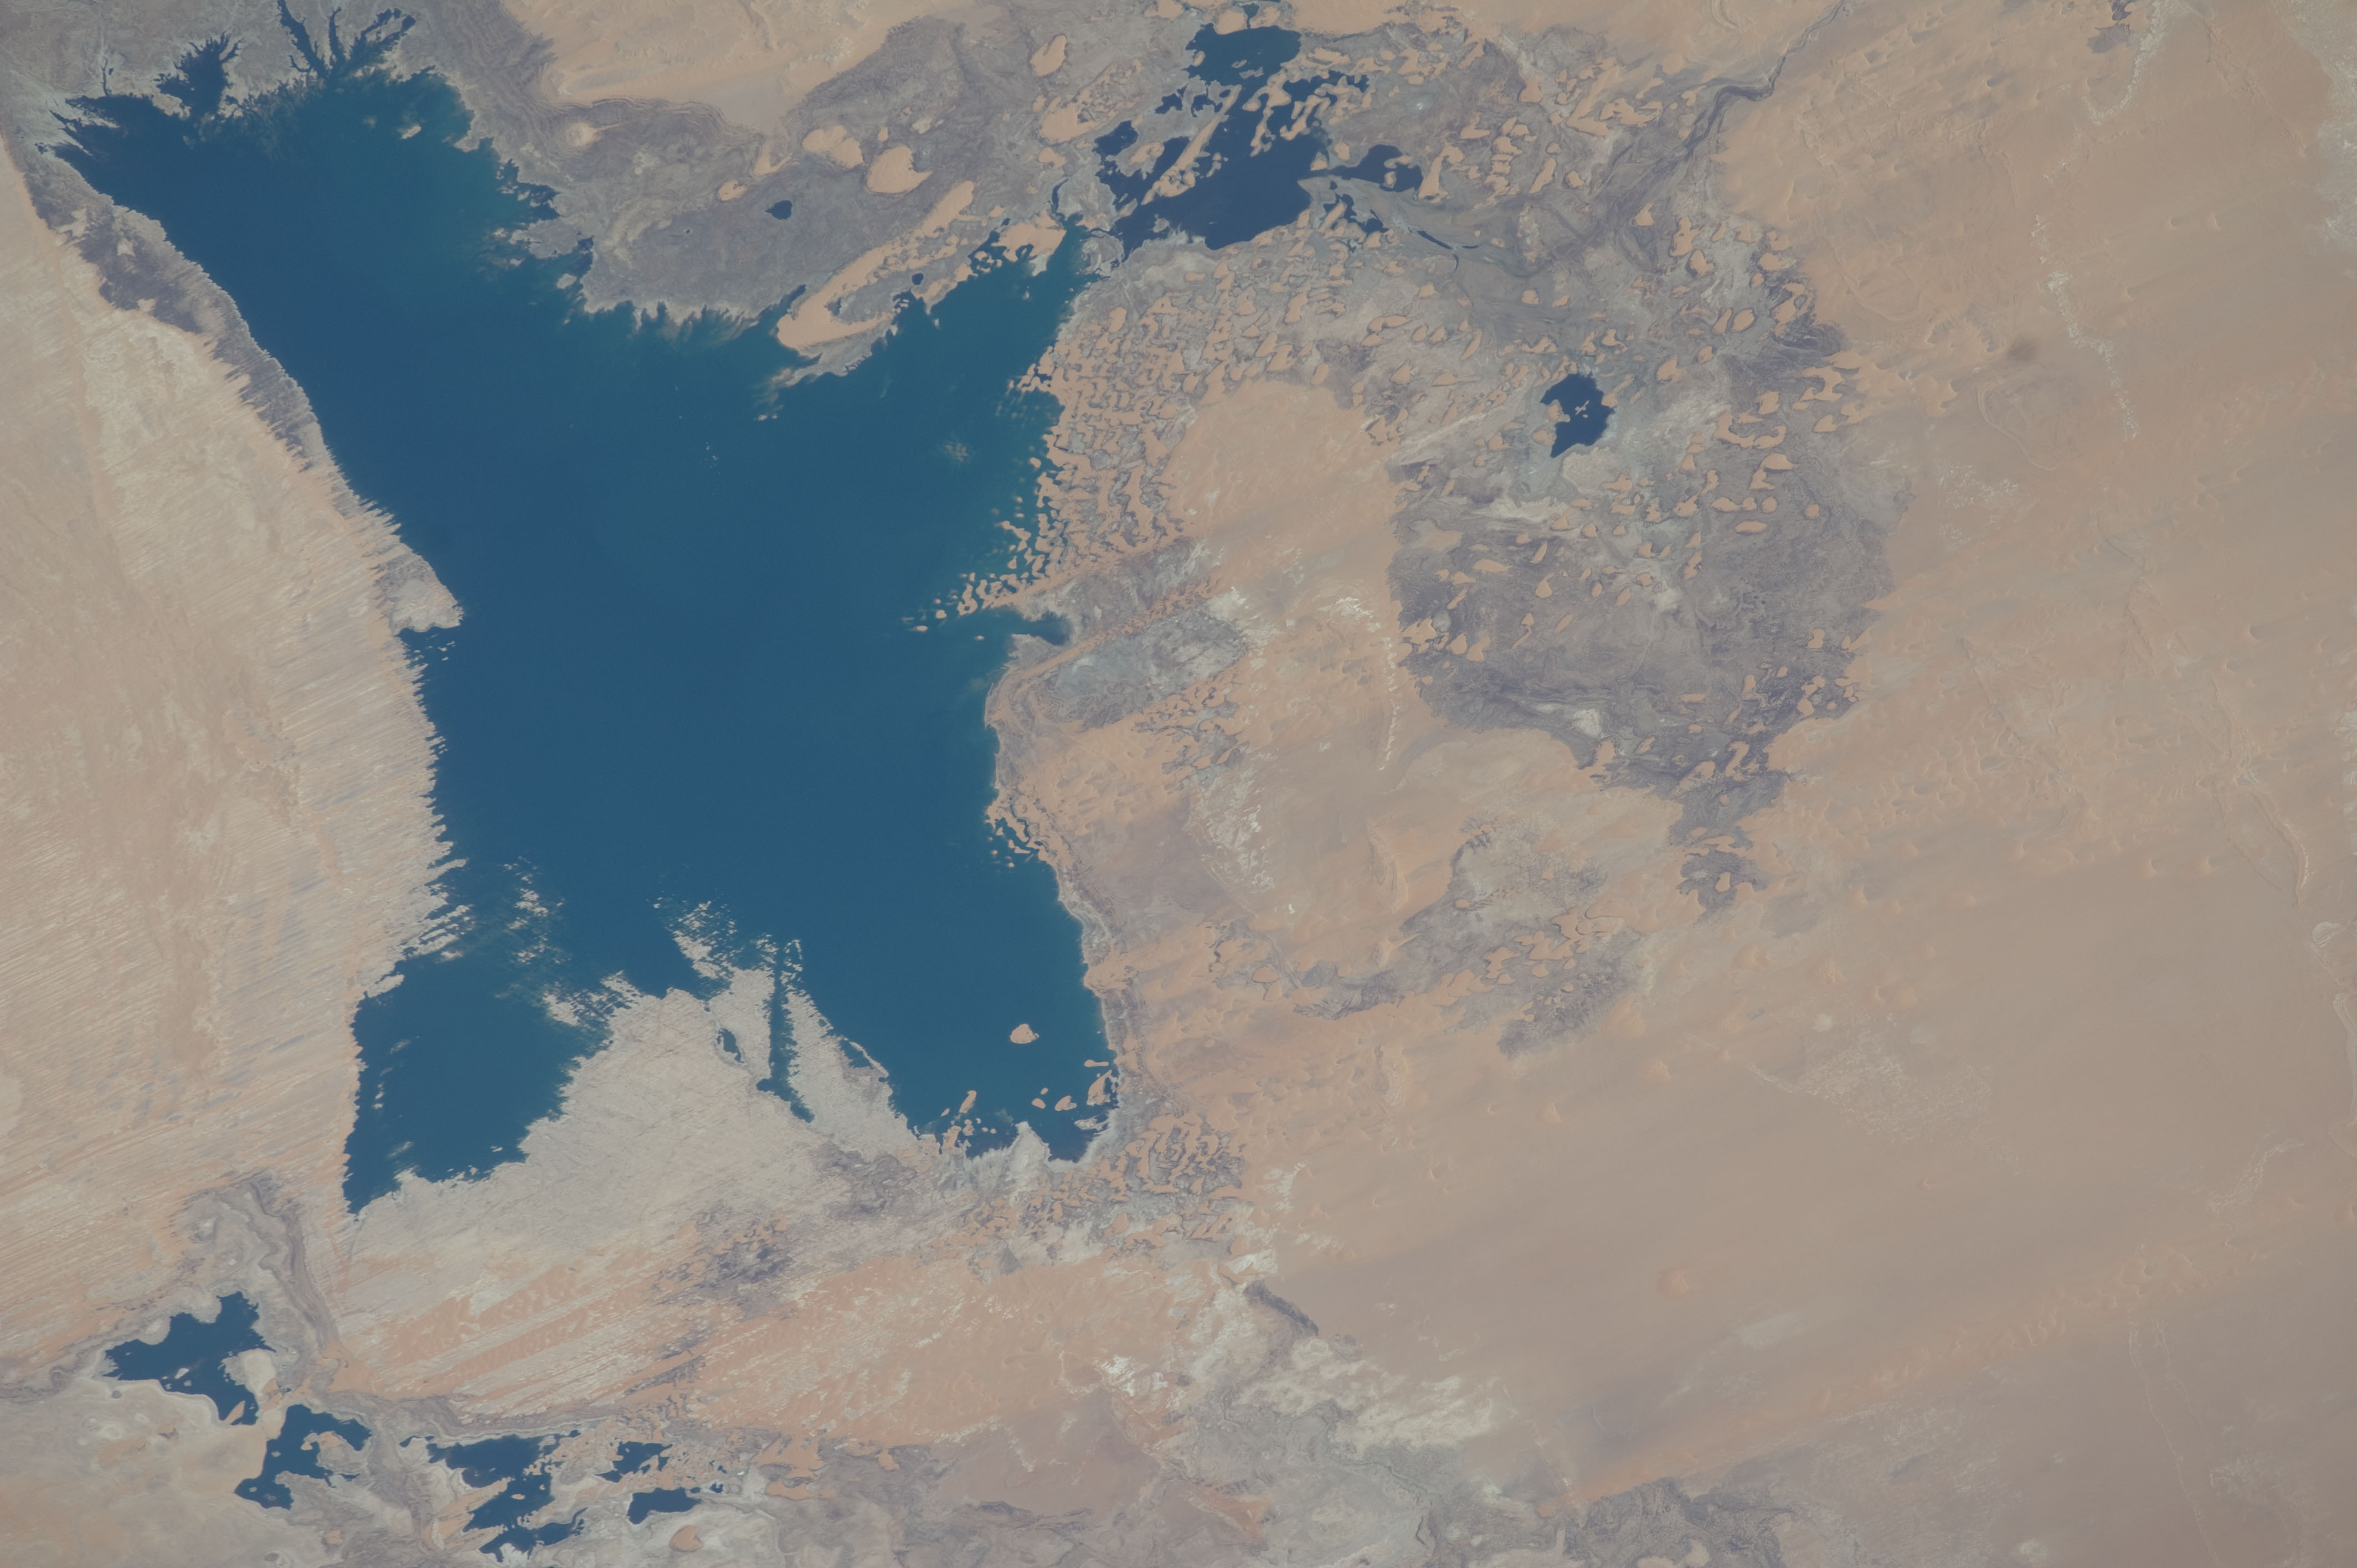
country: EGYPT
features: TOSHKA LAKES, WEST BASIN
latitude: 23.3
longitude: 30.6
